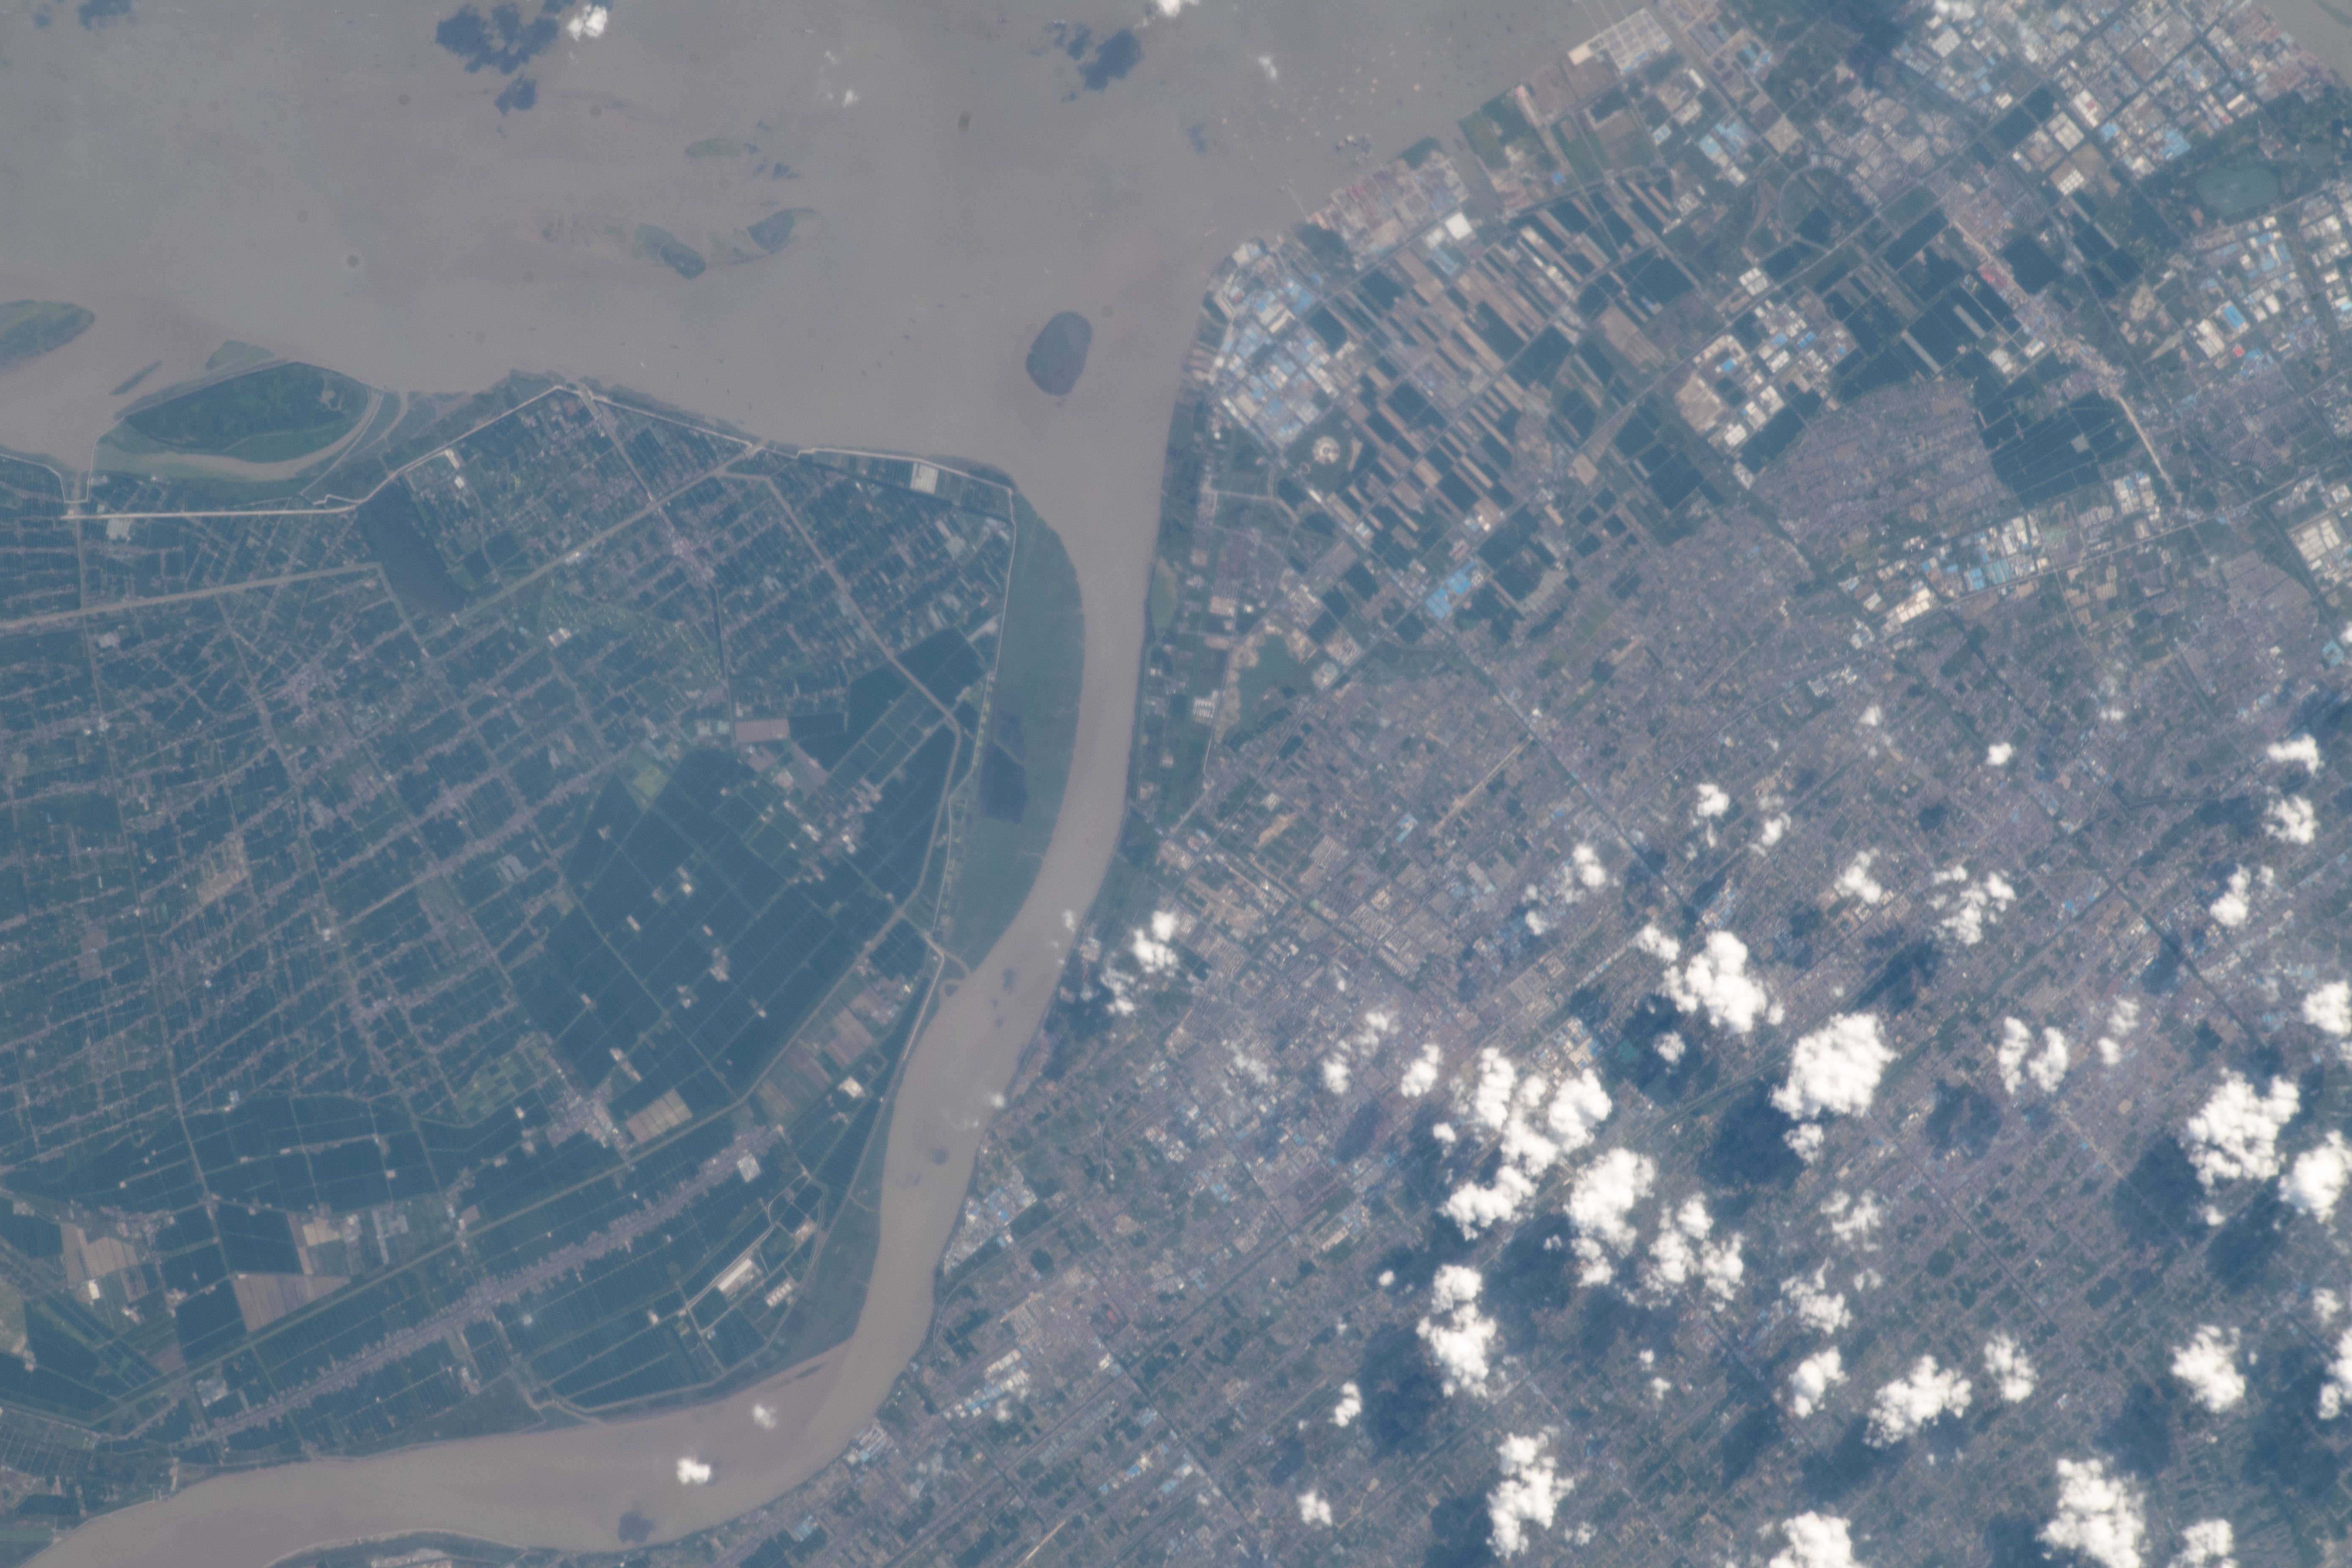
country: CHINA
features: CITY OF JINGHAI,YANGTZE RIVER,CHANGJIANG RIVER ESTUARY,CHONGMING ISLAND
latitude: 31.8
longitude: 121.2
